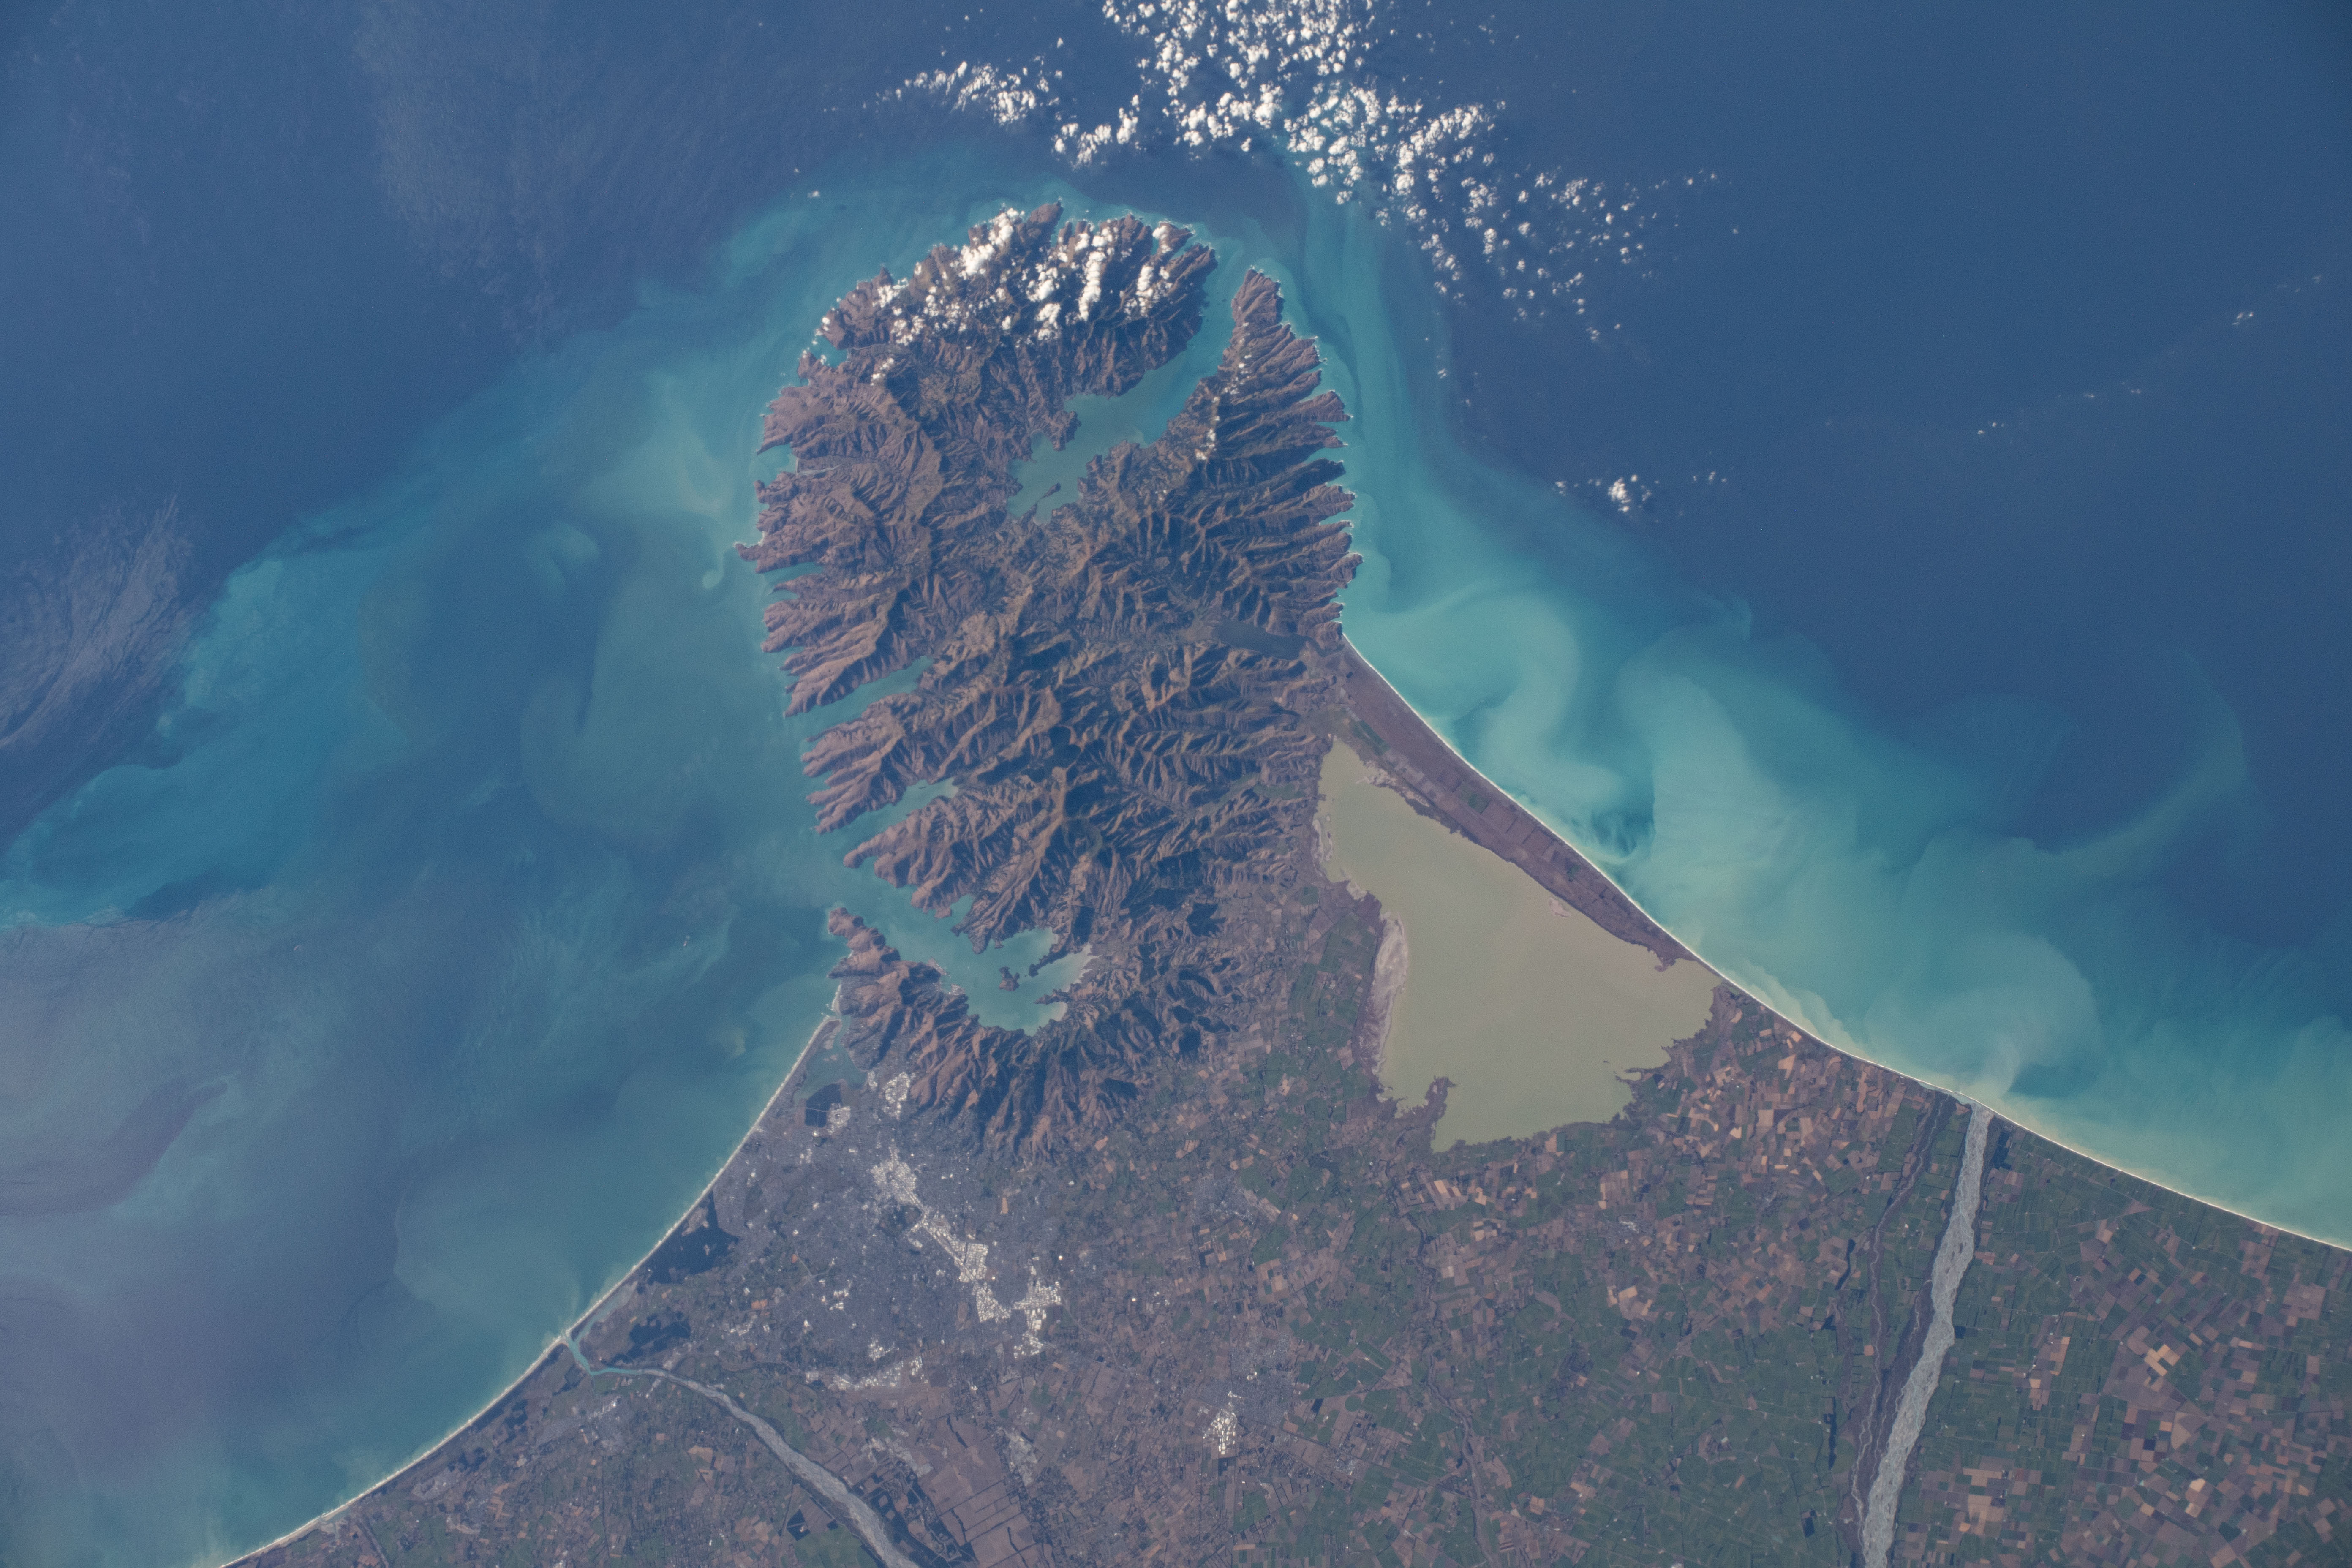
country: NEW ZEALAND-SI
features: AKAROA, DUVAUCHELLE, LAKE ELLESMERE
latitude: -43.7
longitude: 172.7
